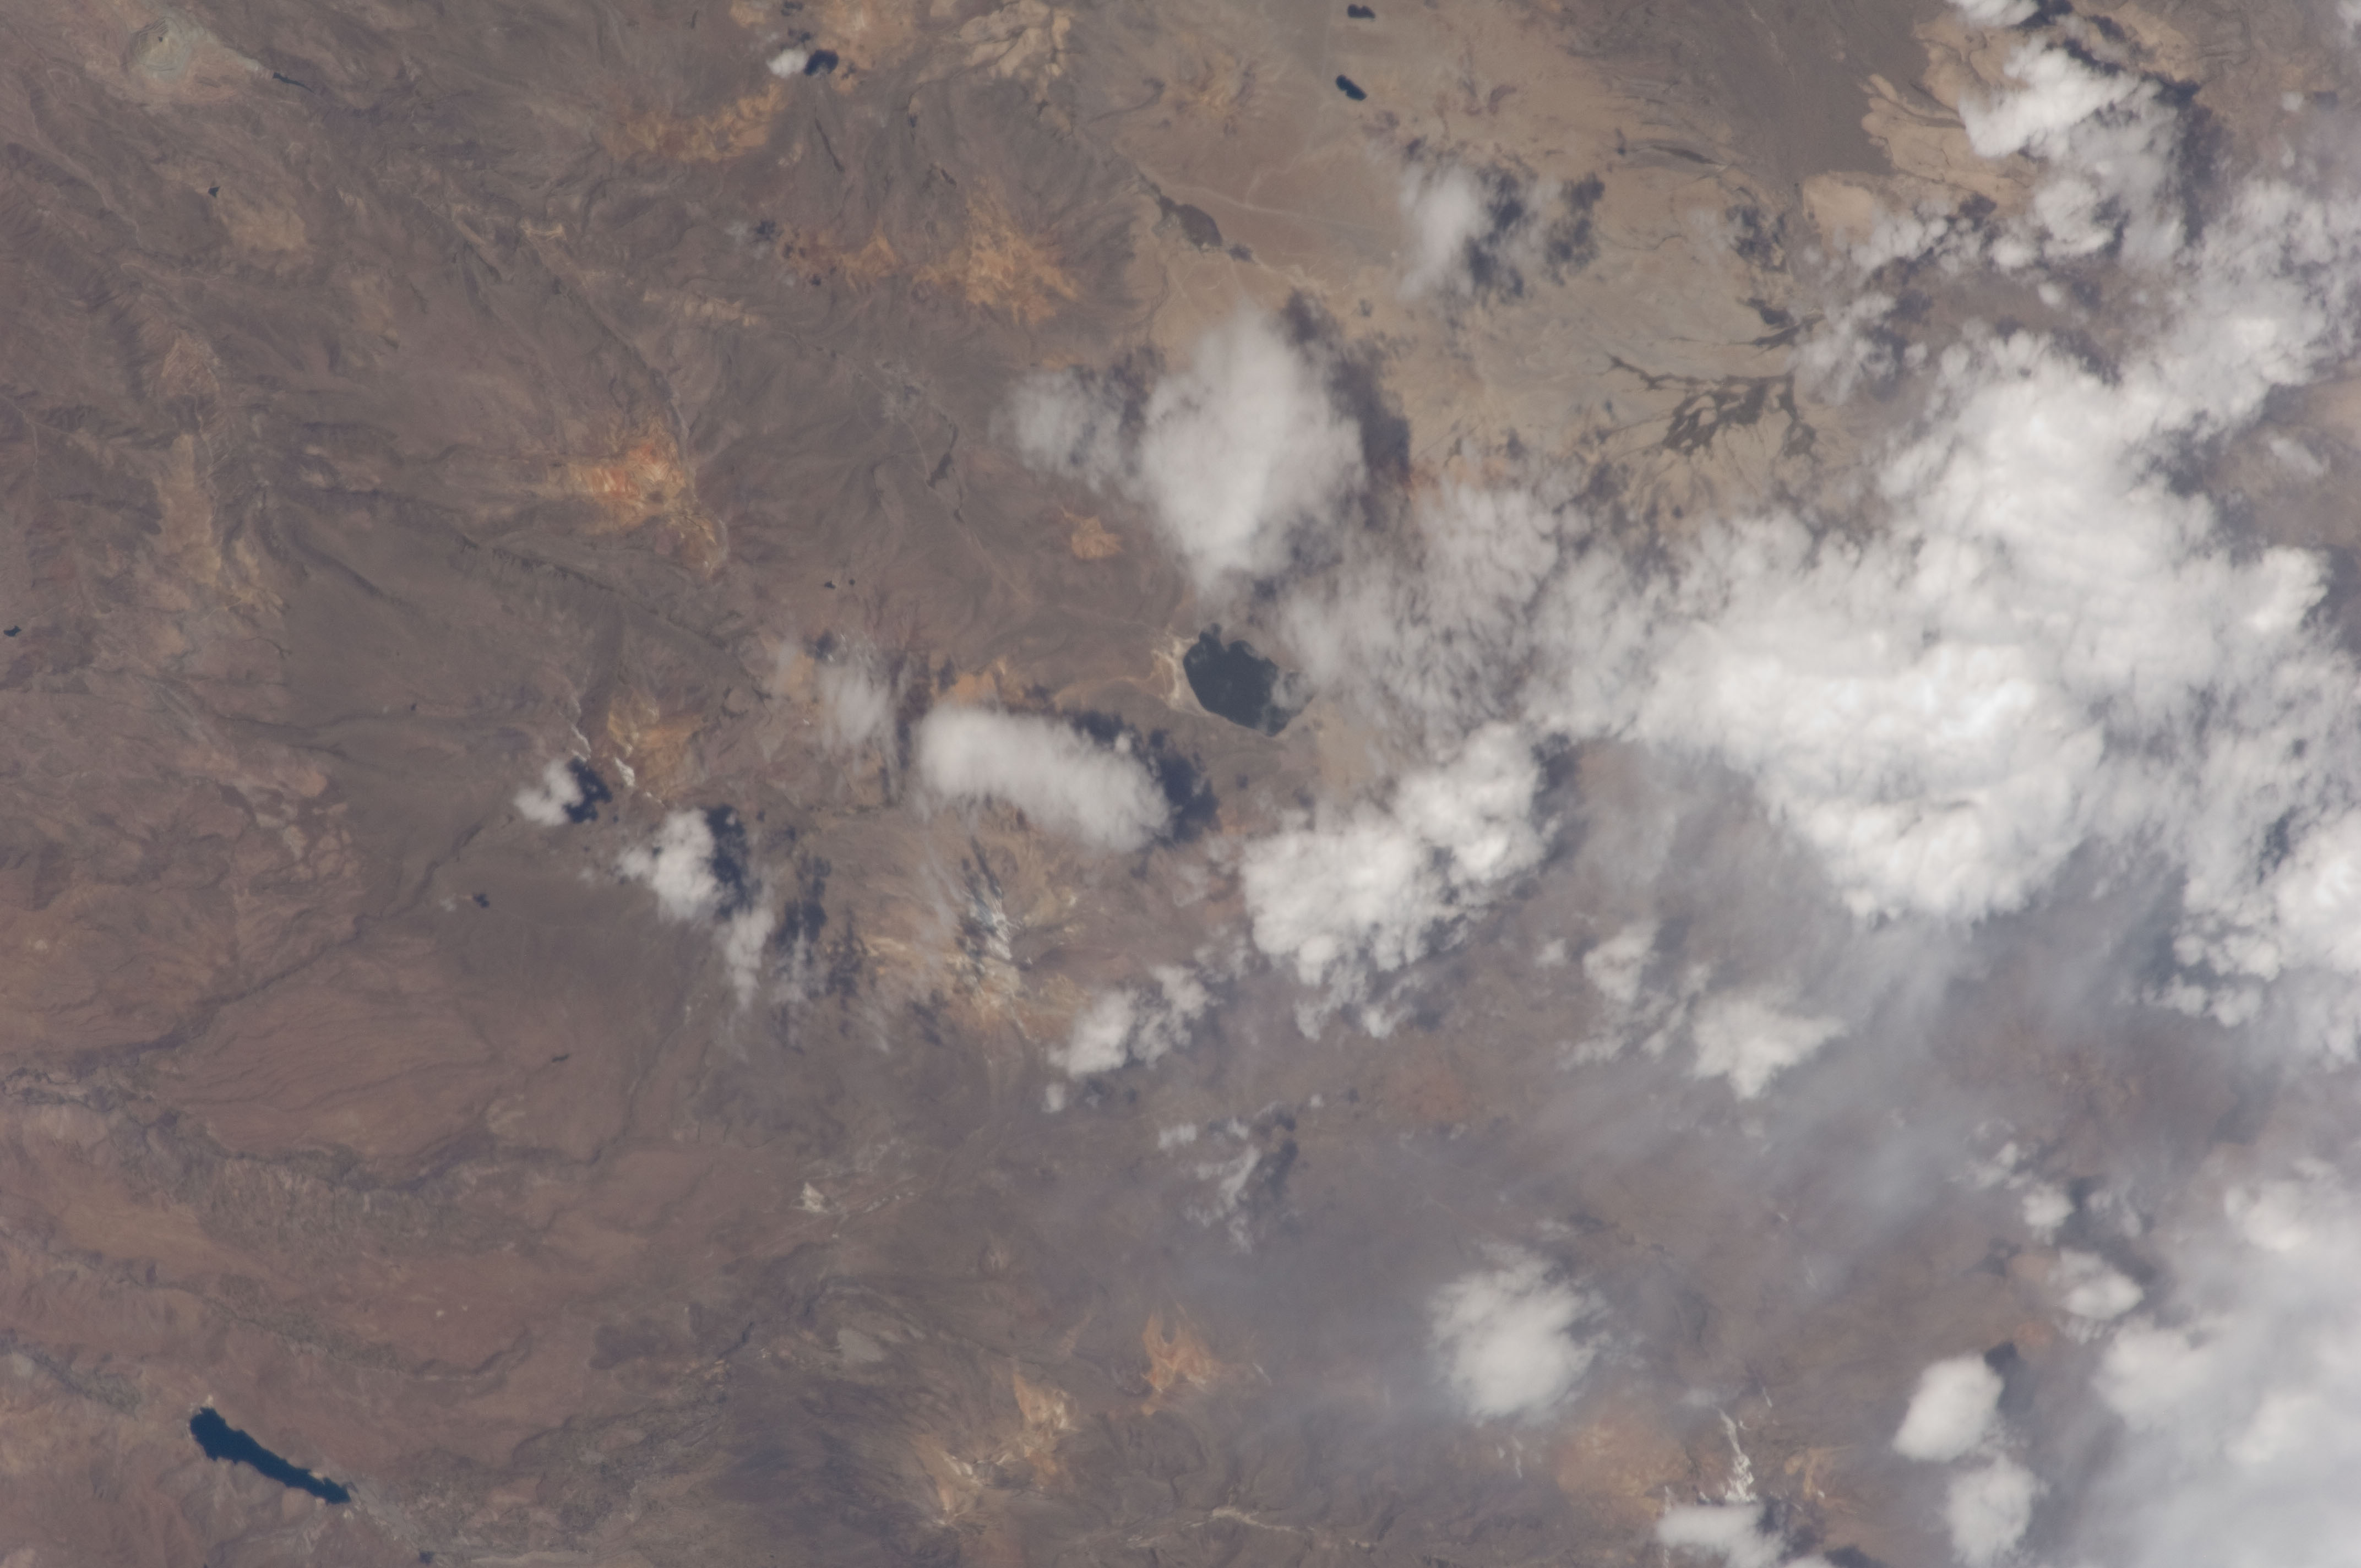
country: PERU
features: CORDERILLA OCCIDENTAL MTS., SUCHES LAKE, ARICOTA LAKE
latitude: -16.9
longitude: -70.3
